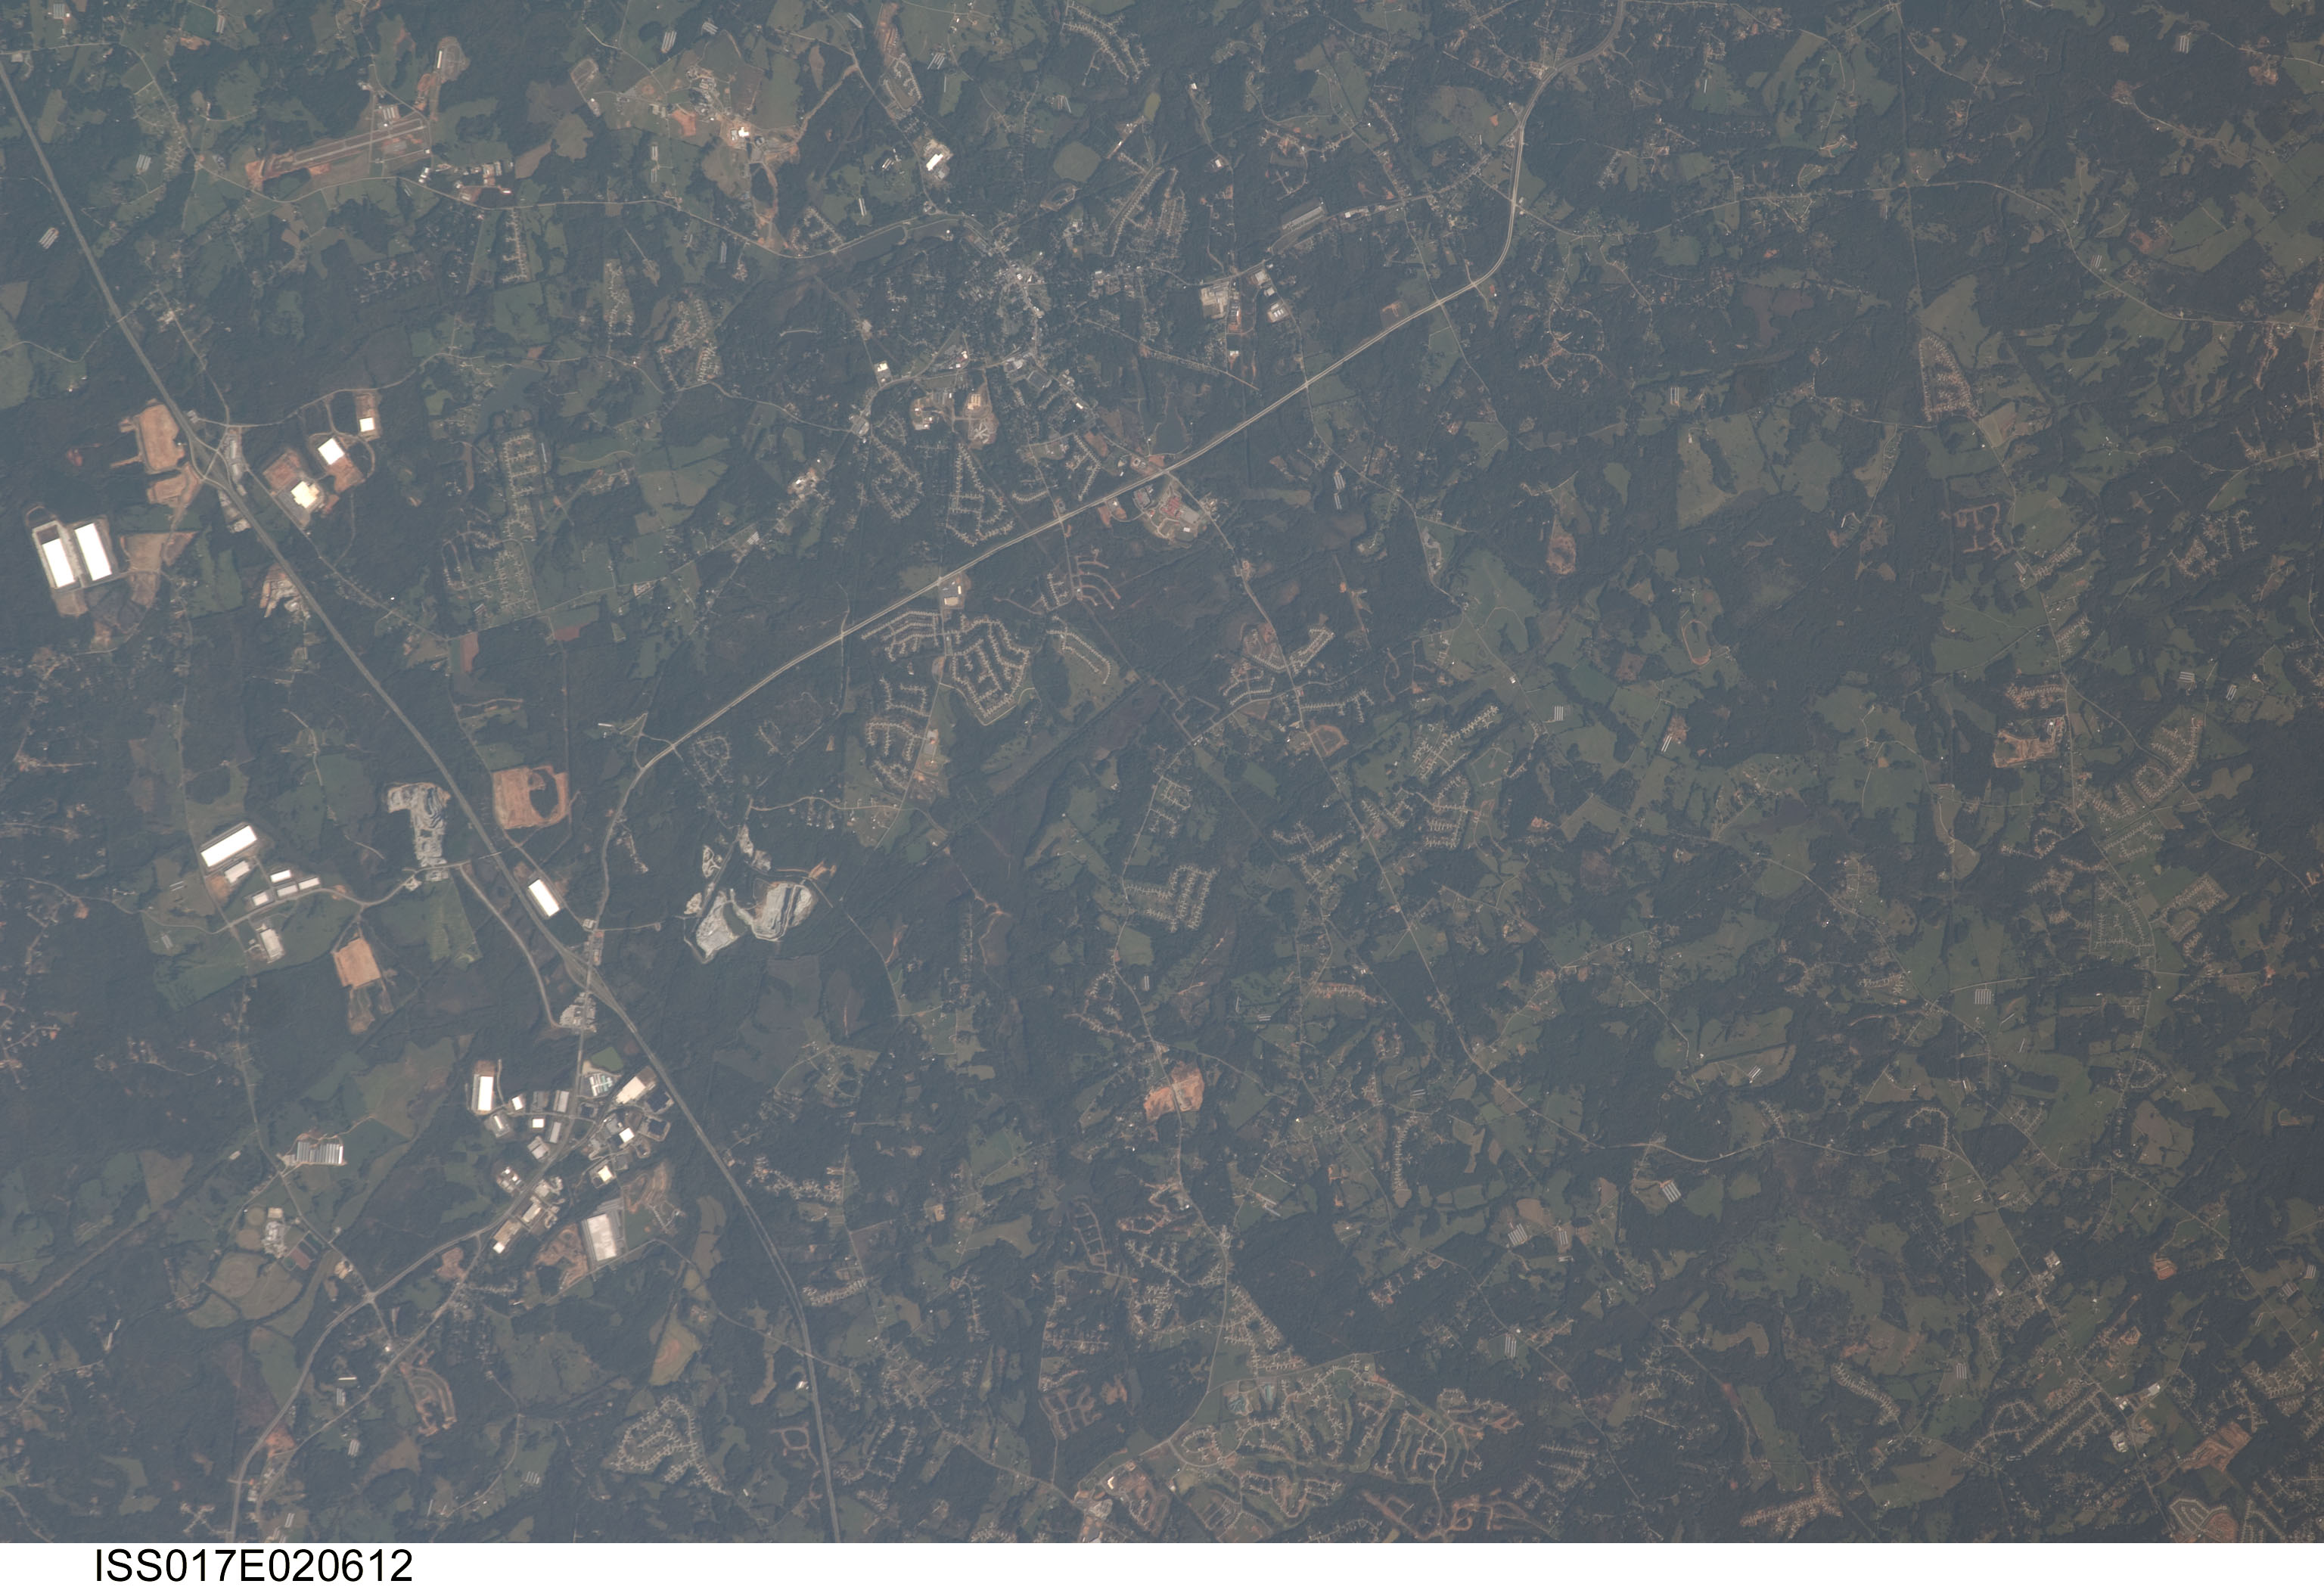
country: USA-GEORGIA
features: PENDERGRASS, RESIDENTIAL DEVELOPMENT
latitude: 34.1
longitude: -83.6
